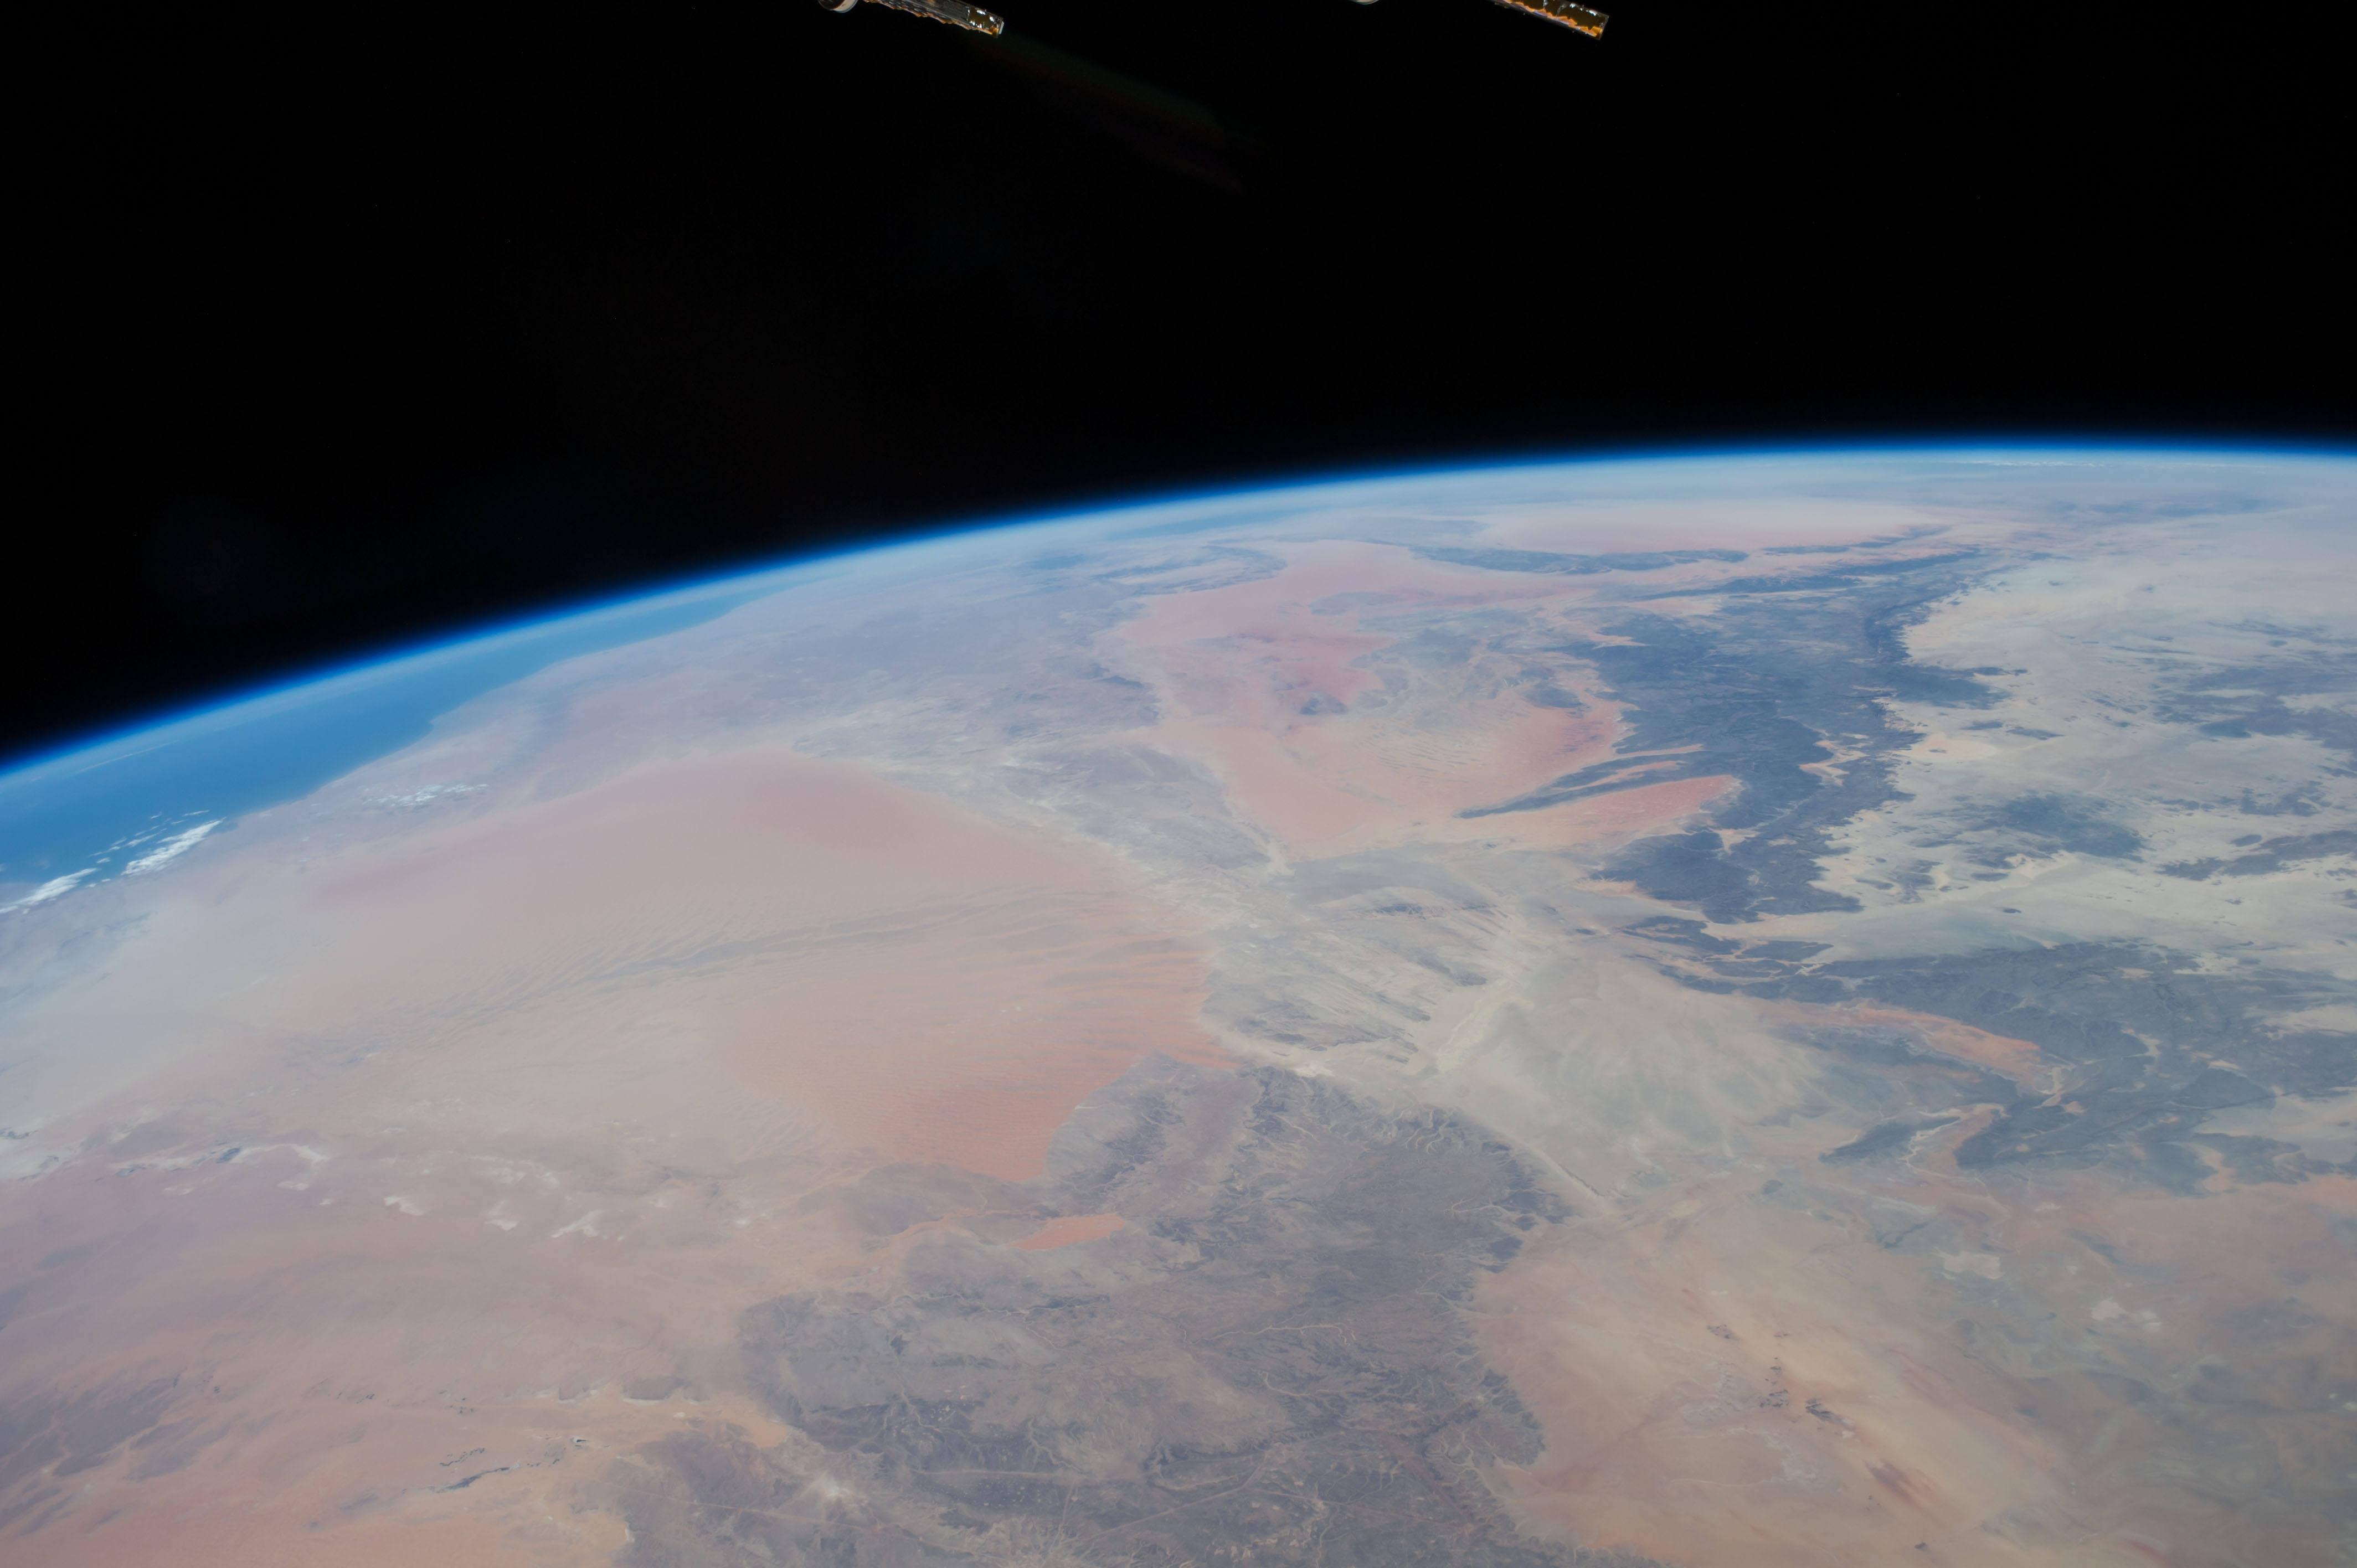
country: ALGERIA
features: SAHARA DES., GRAND ERG ORIENTAL DES., TASSILI N AJJER DES., AHAGGAR MTS., HAMADA DE TINRHERT DES., MEDITERRANEAN S.
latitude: 28.5
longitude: 5.0
